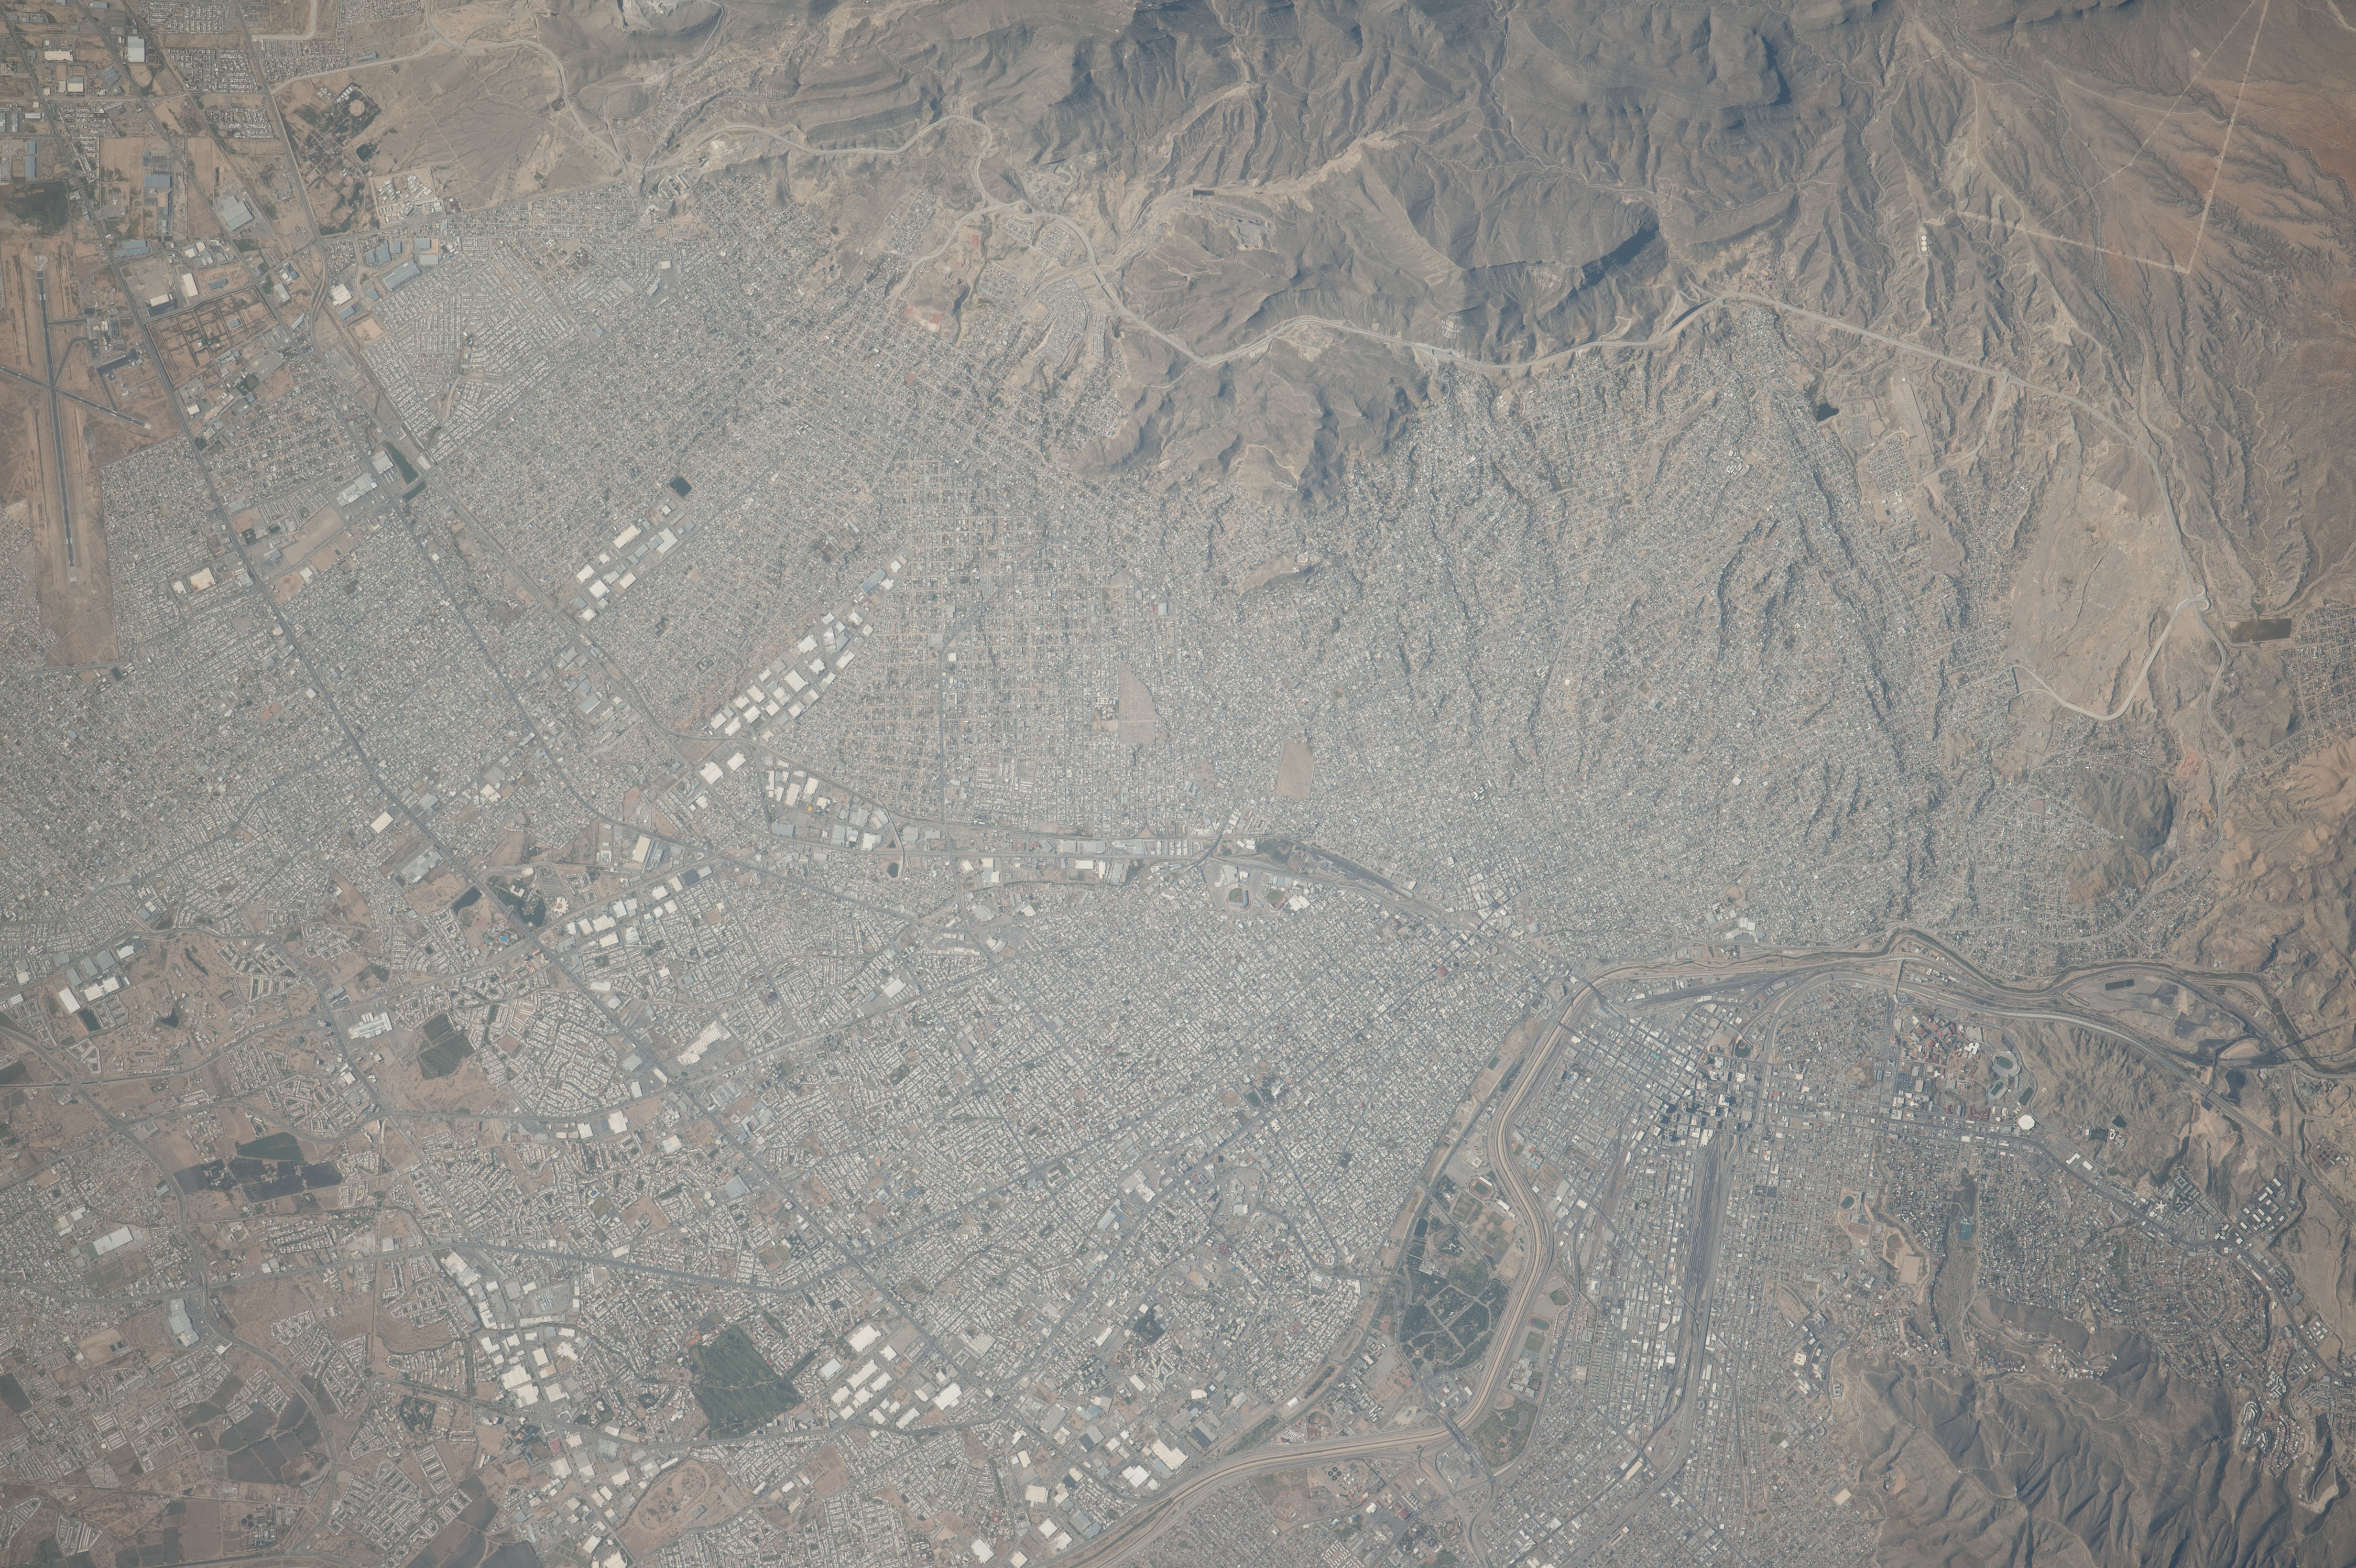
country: MEXICO
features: JUAREZ
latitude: 31.7
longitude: -106.5
